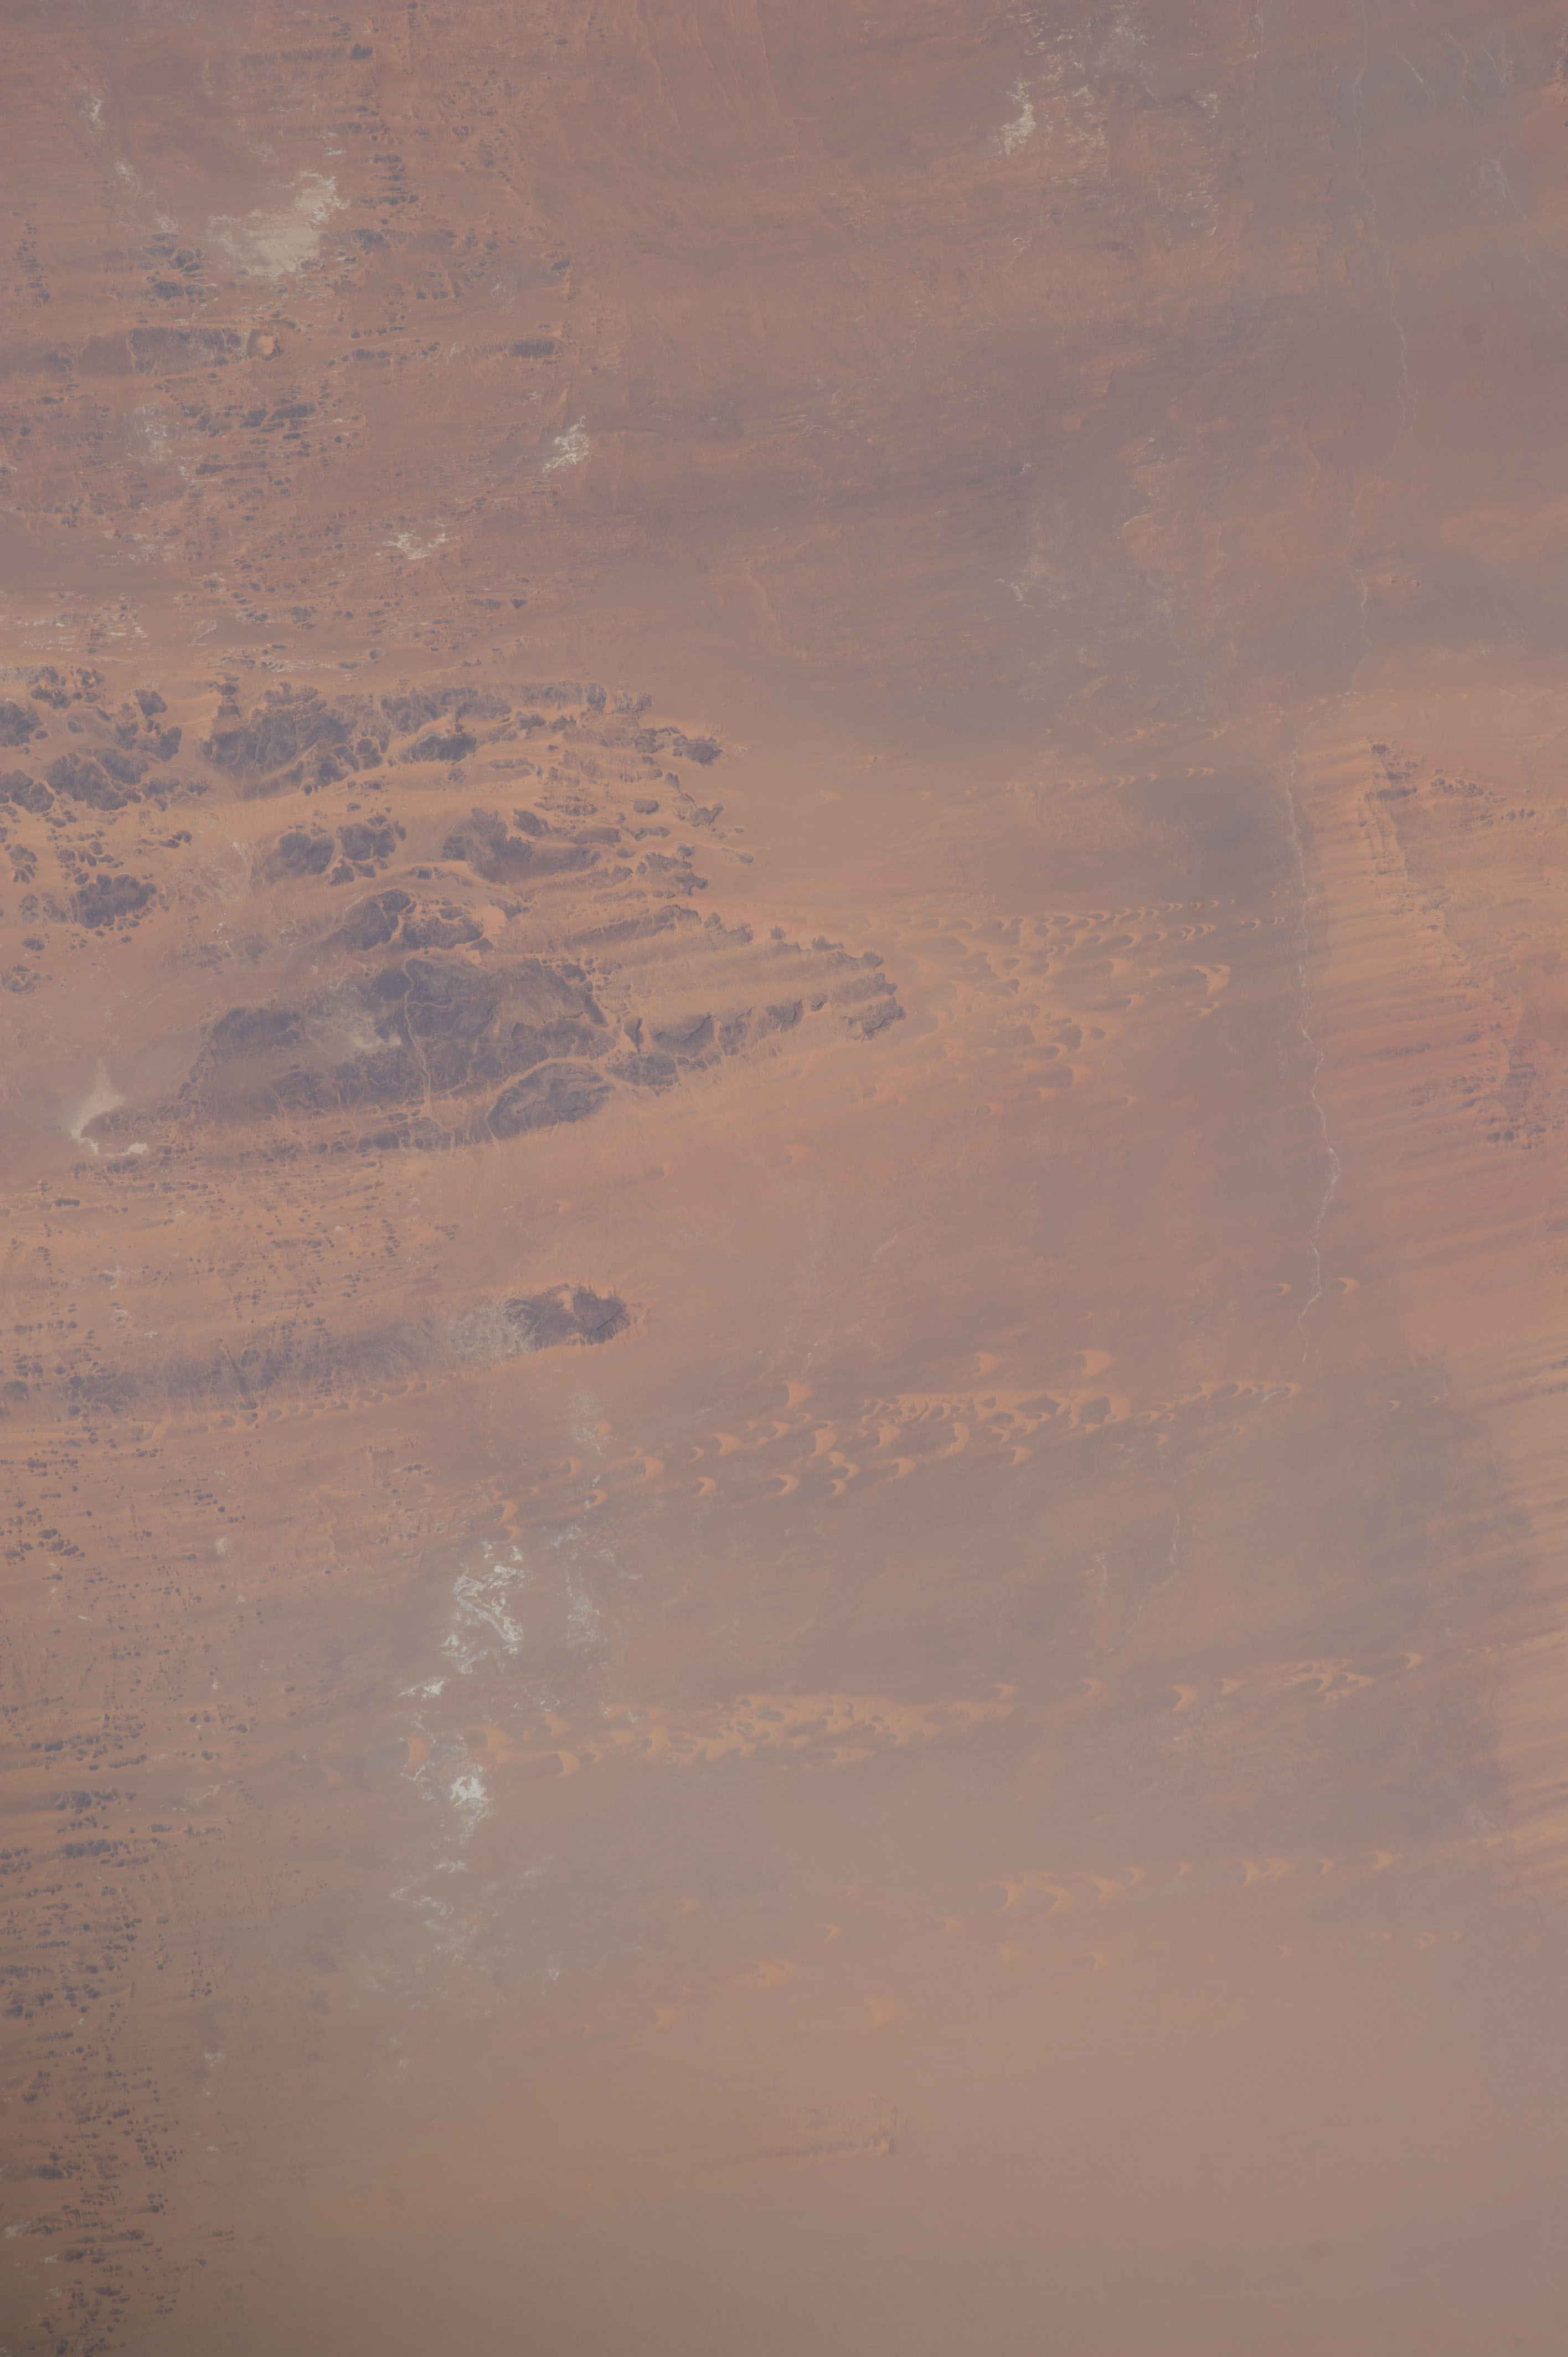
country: CHAD
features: DESERT, BARCHAN DUNE STREETS, YARDANGS, SAND STREAKS, SALT PANS
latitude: 19.3
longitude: 19.4
